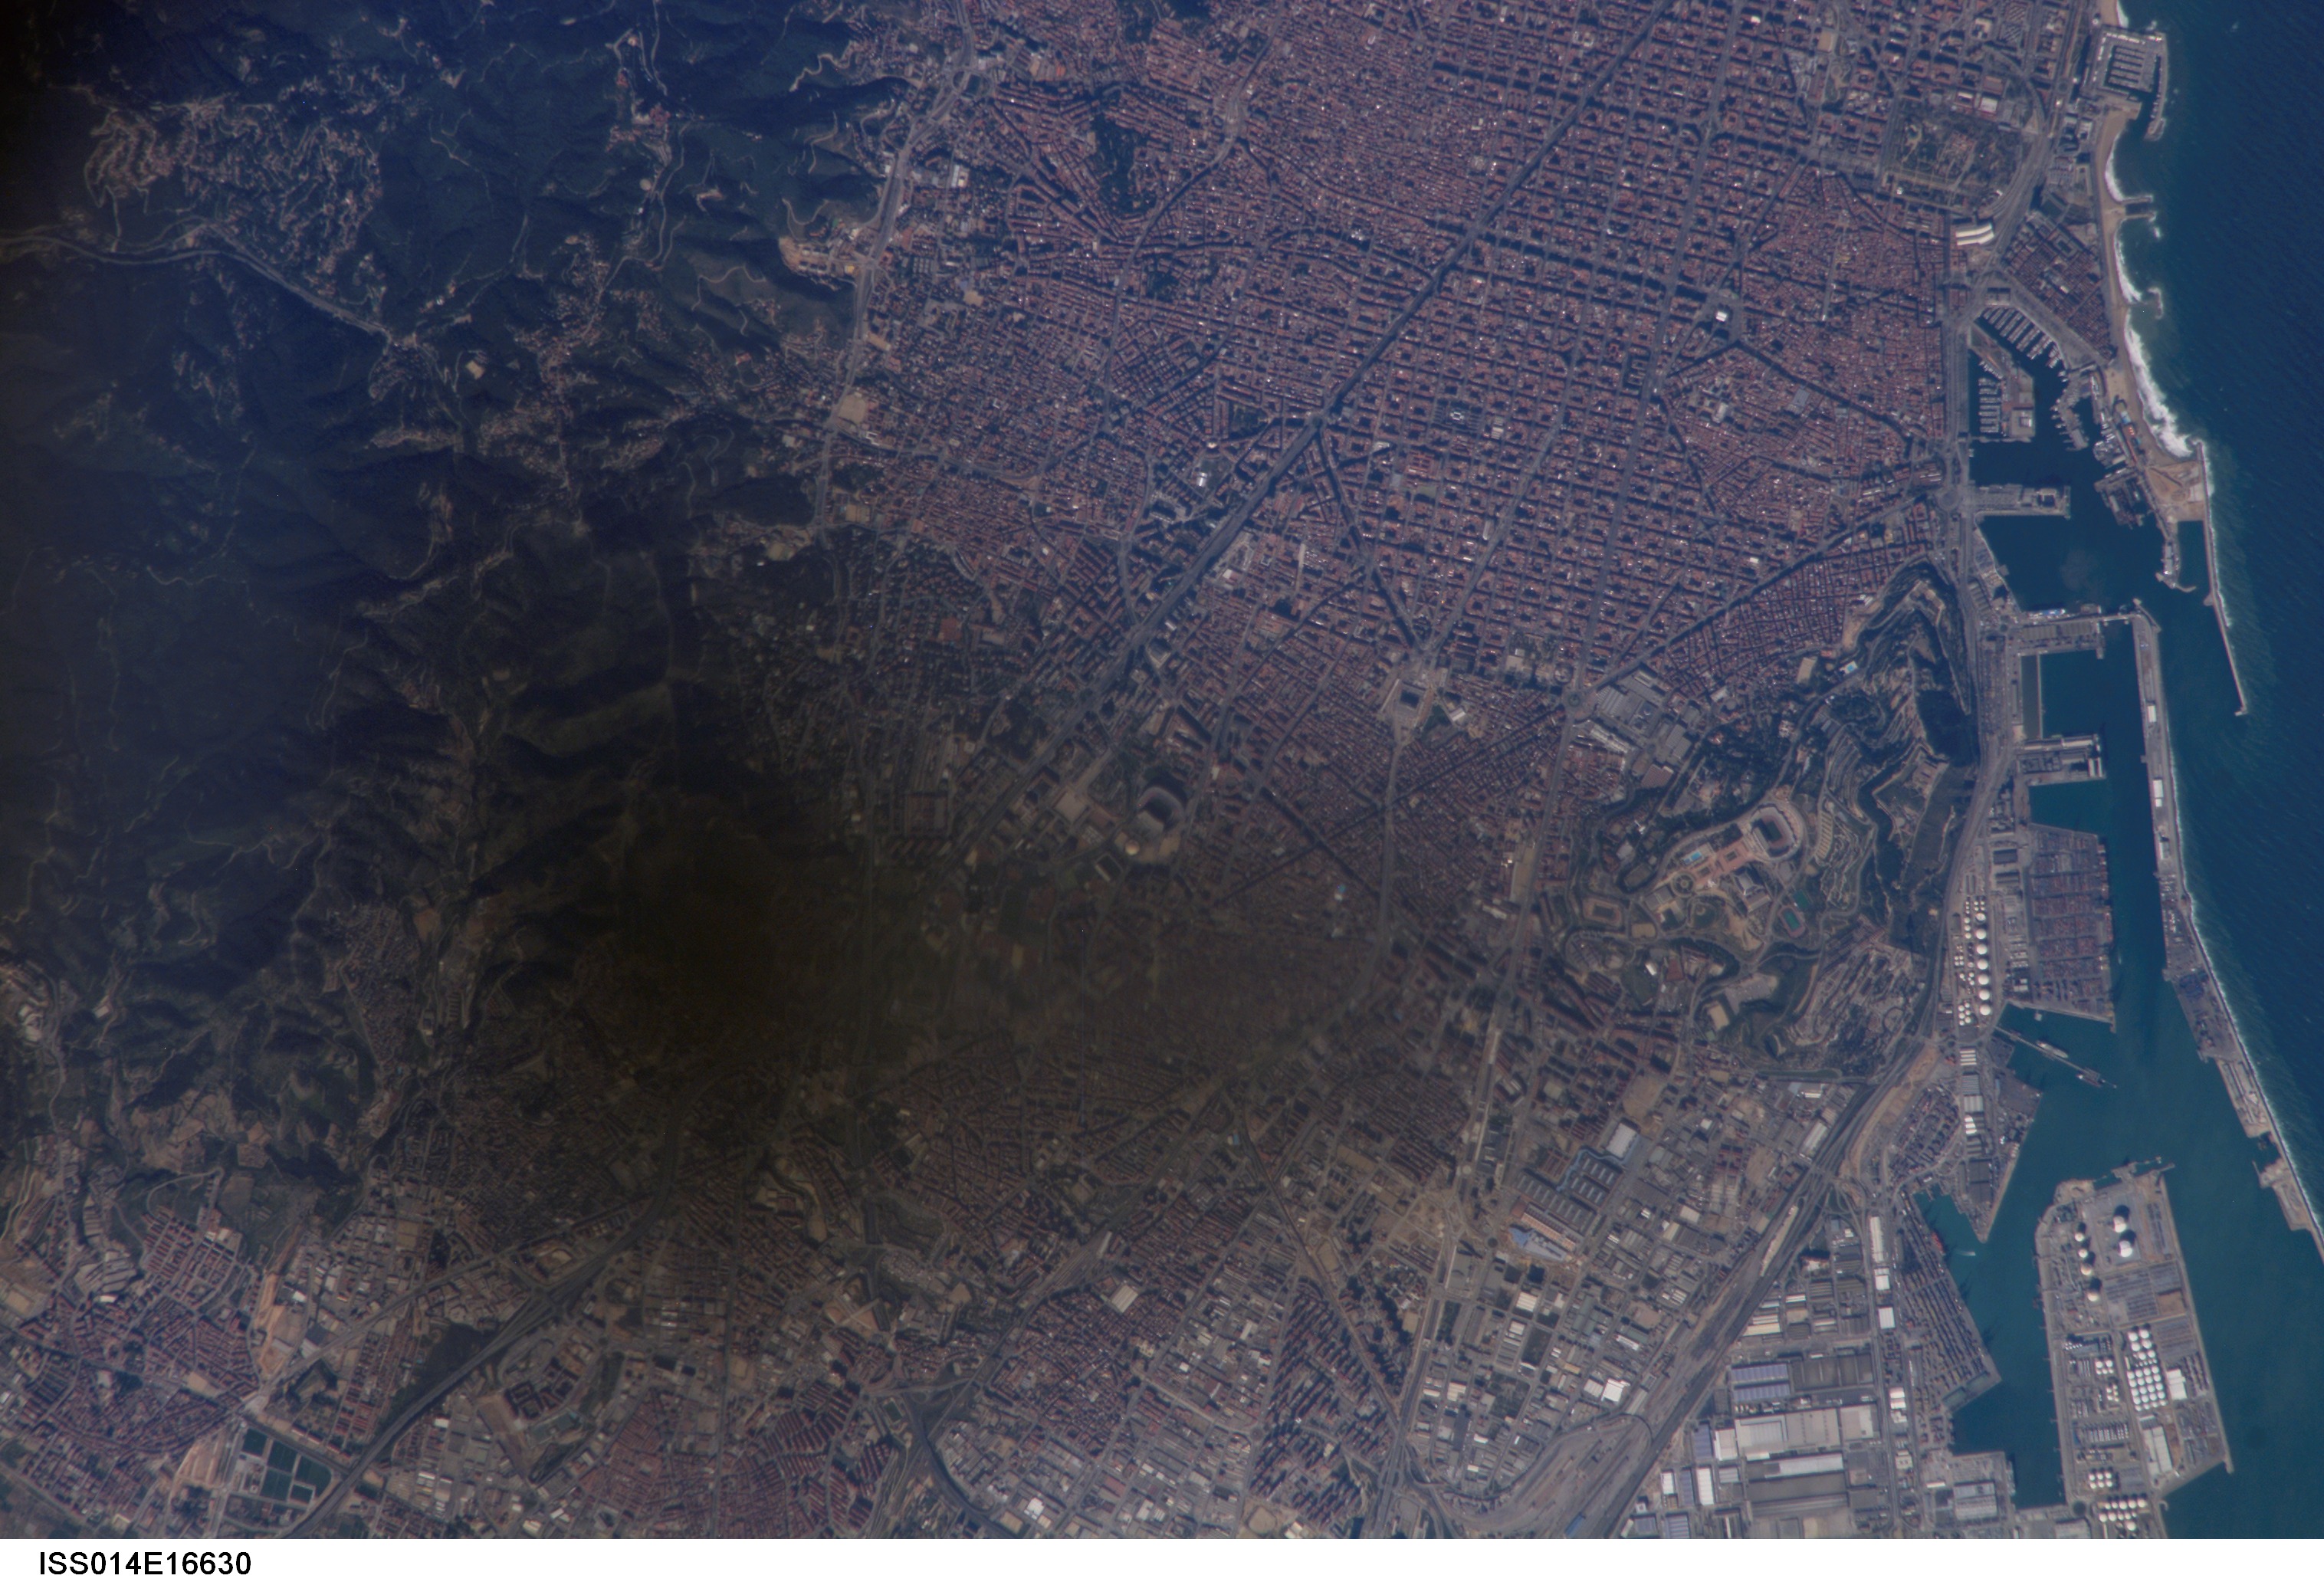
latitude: 41.4
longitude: 2.2
